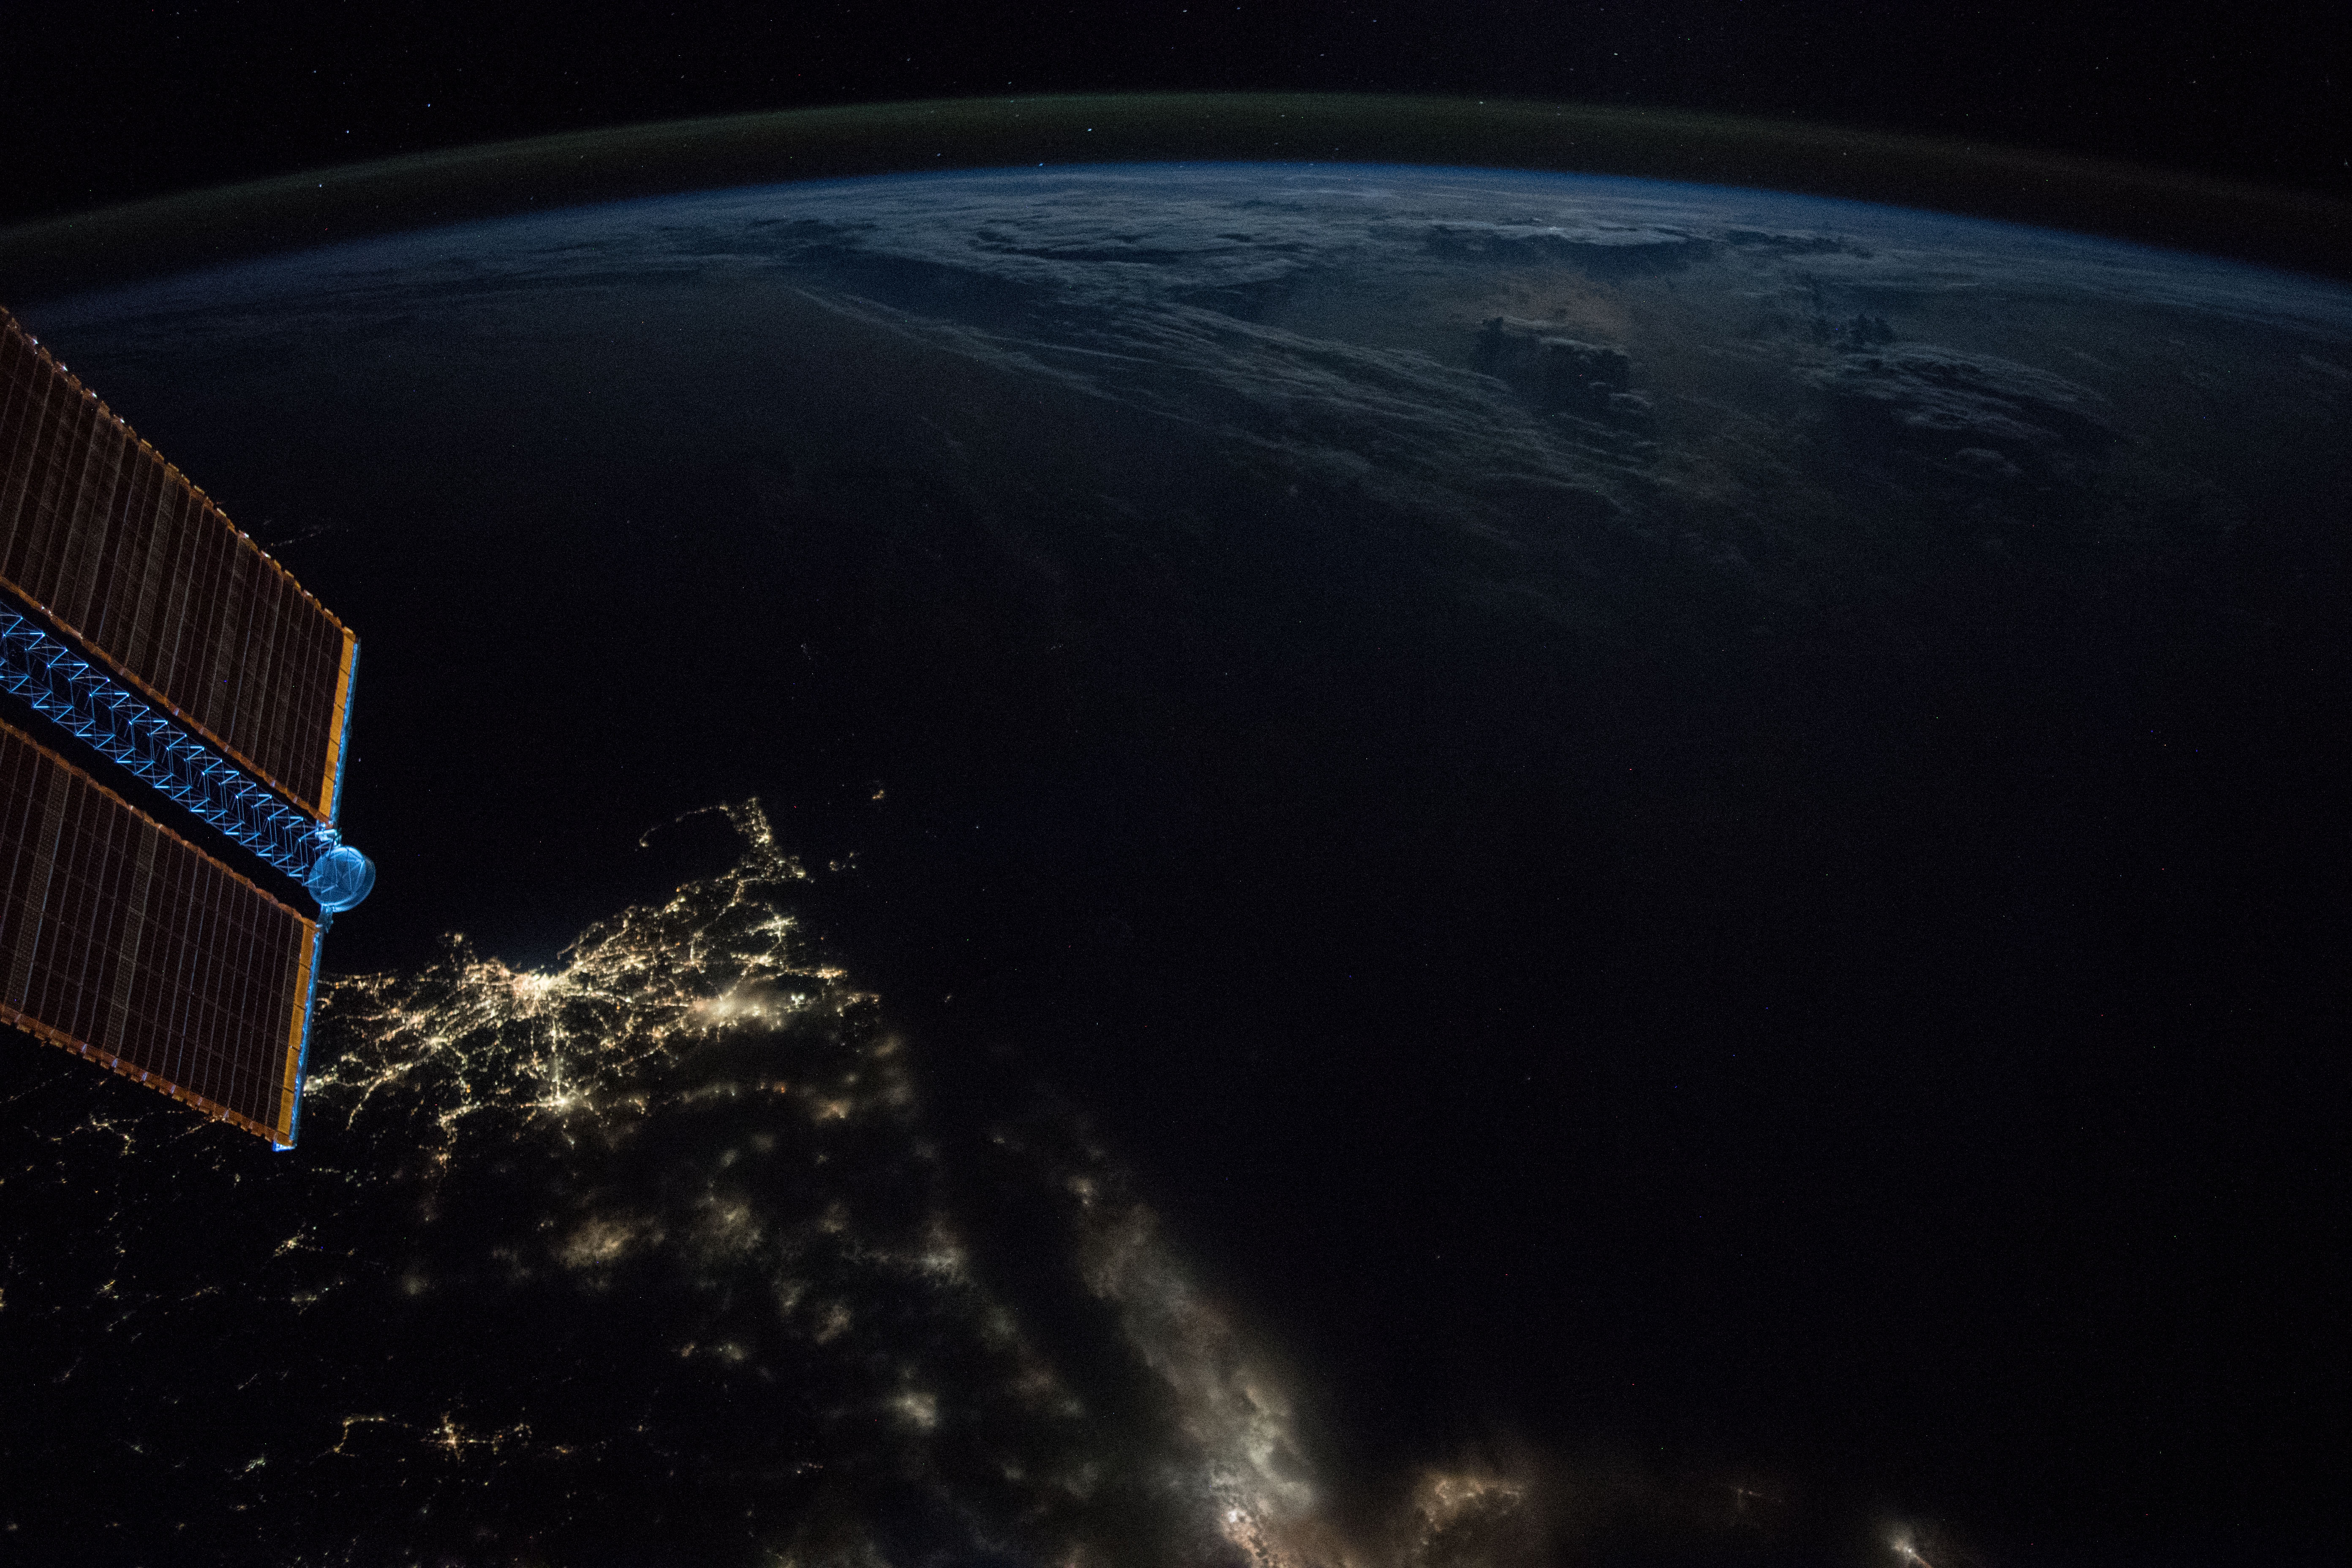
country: ATLANTIC OCEAN
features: LONG ISLAND, BOSTON CITY, RHODE ISLAND, CAPE COD BAY, BLOCK ISLAND, NEW BEDFORD CITY, BUZZARDS BAY, PROVIDENCE CITY, EARTH LIMB, NIGHT
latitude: 40.2
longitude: -70.7
